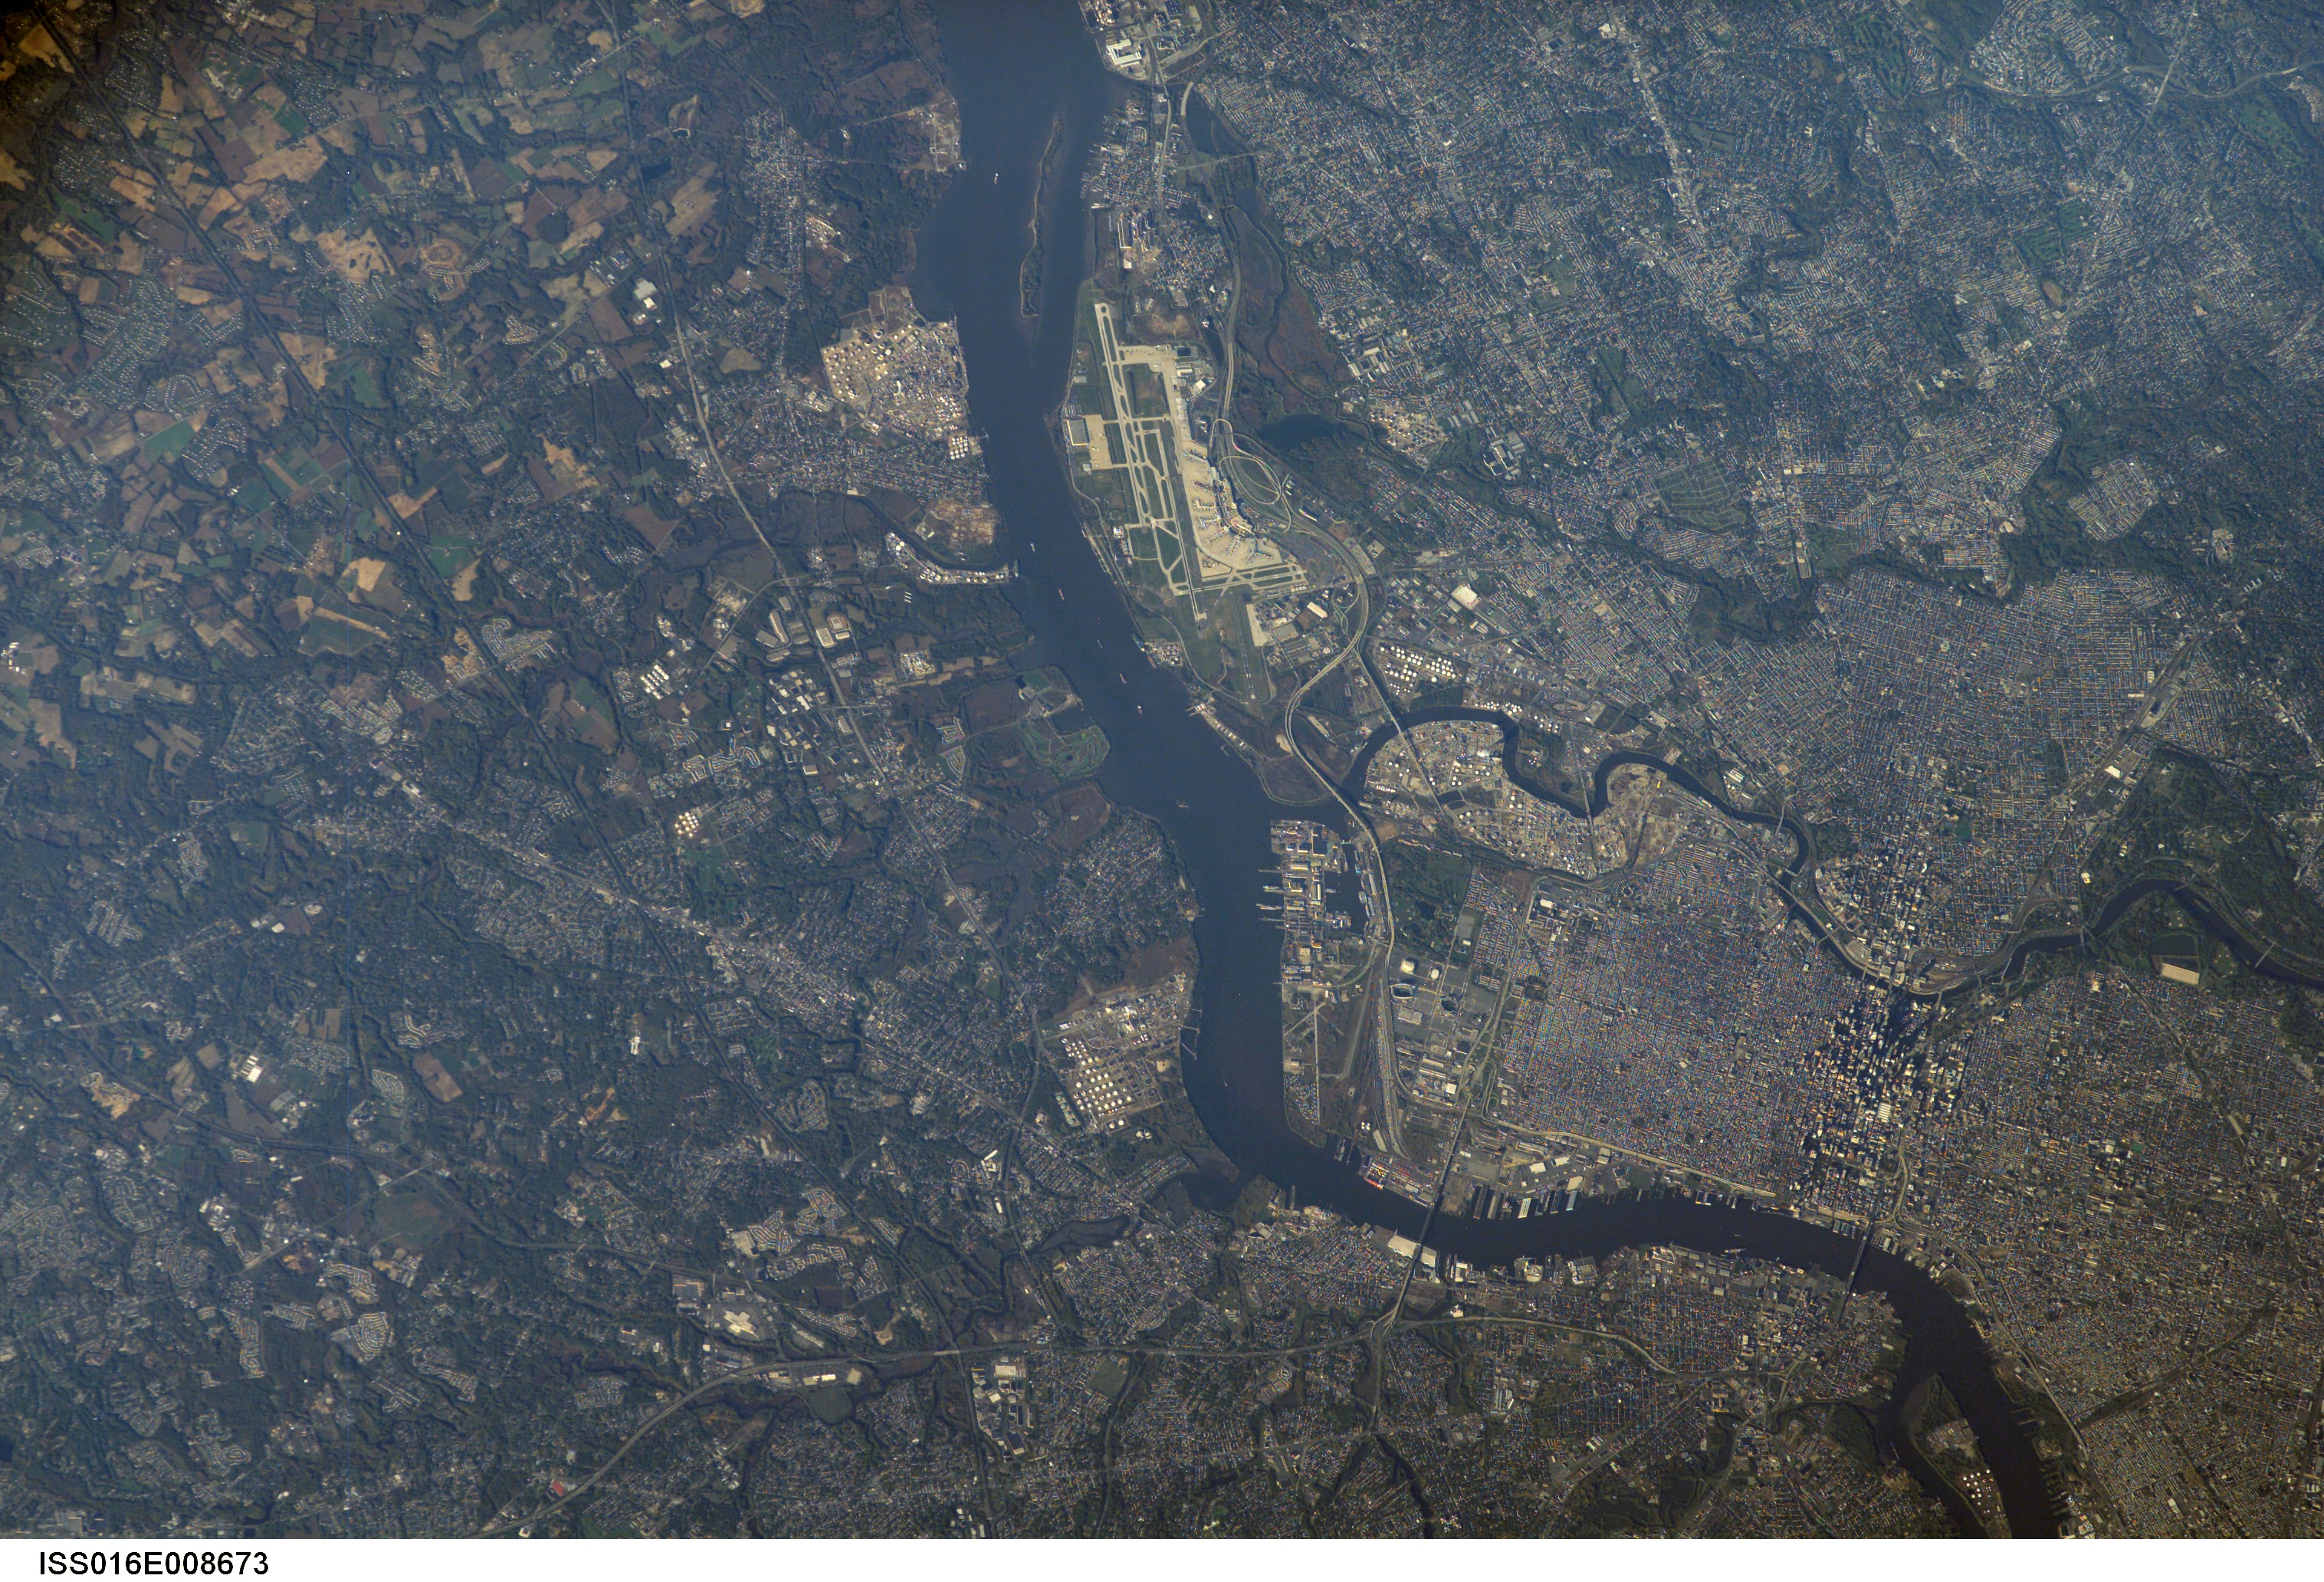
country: USA-PENNSYLVANIA
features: PHILADELPHIA, DELEWARE RIVER
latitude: 39.9
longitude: -75.2
